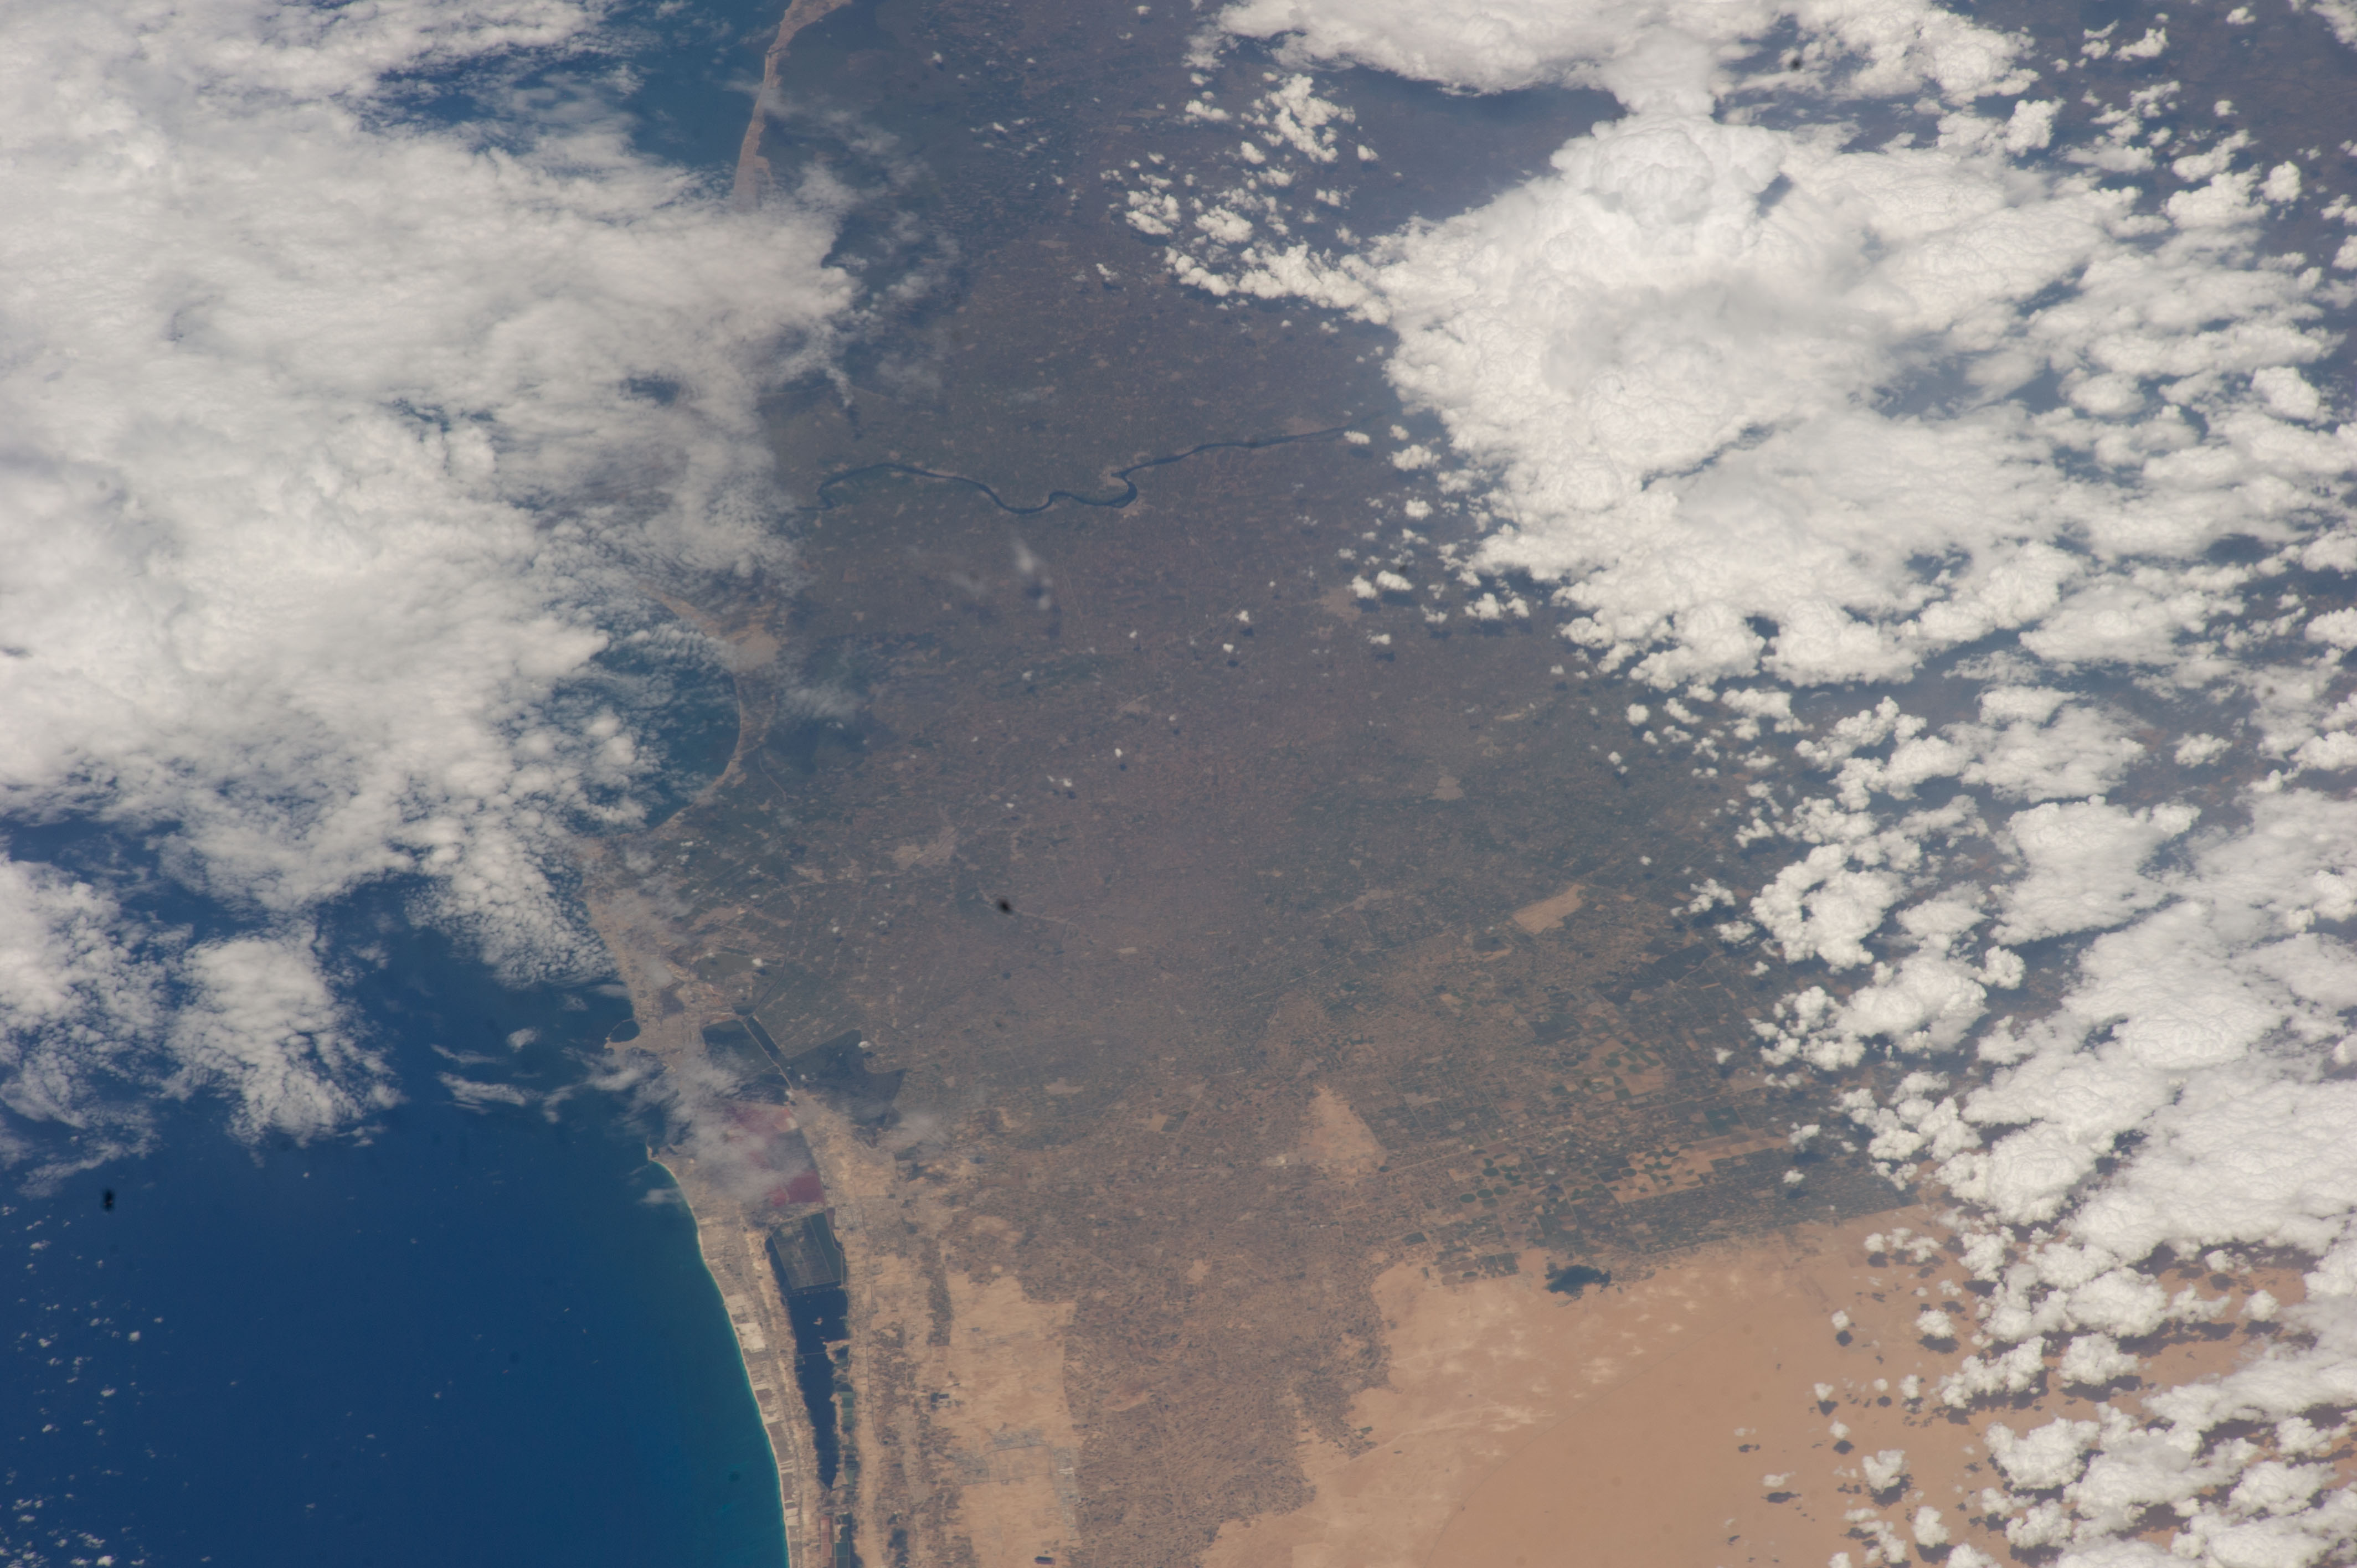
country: EGYPT
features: CAIRO, ALEXANDRIA, NILE RIVER, FARMLAND, DESERT
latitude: 30.7
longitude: 30.4
